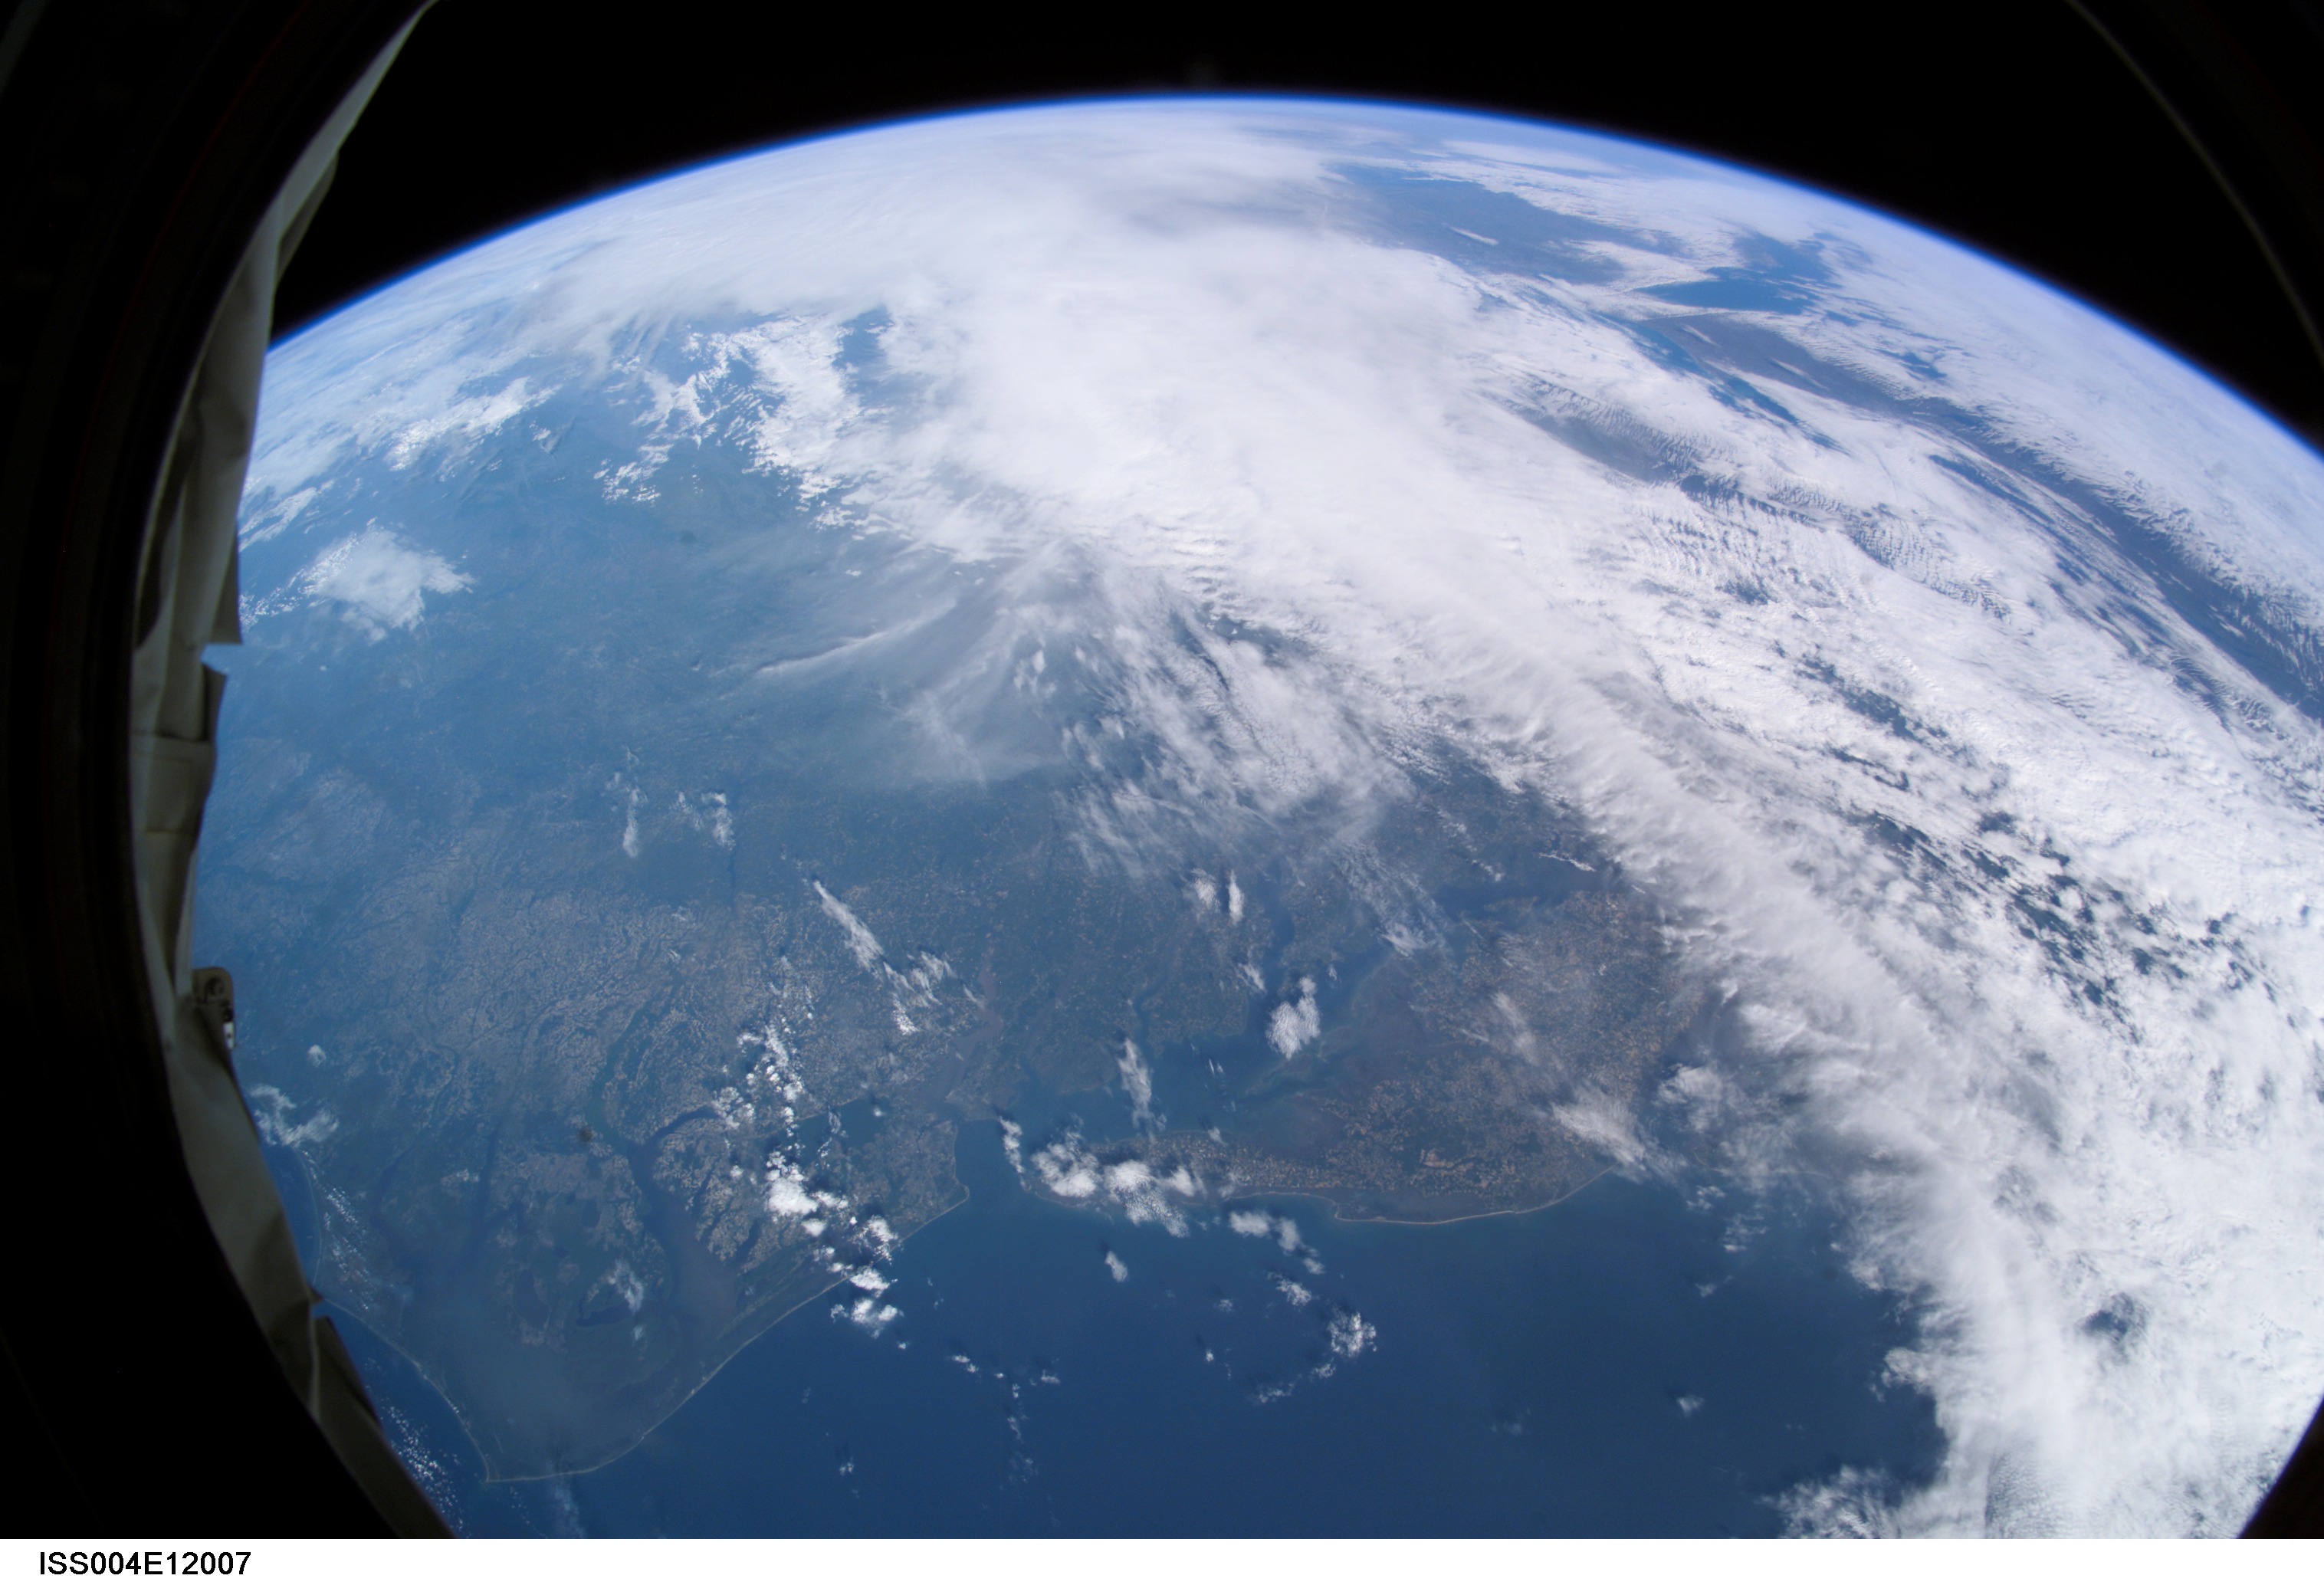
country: USA-NEW JERSEY
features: PAN-NORTHEAST USA, CLOUDS
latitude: 41.0
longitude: -74.5
